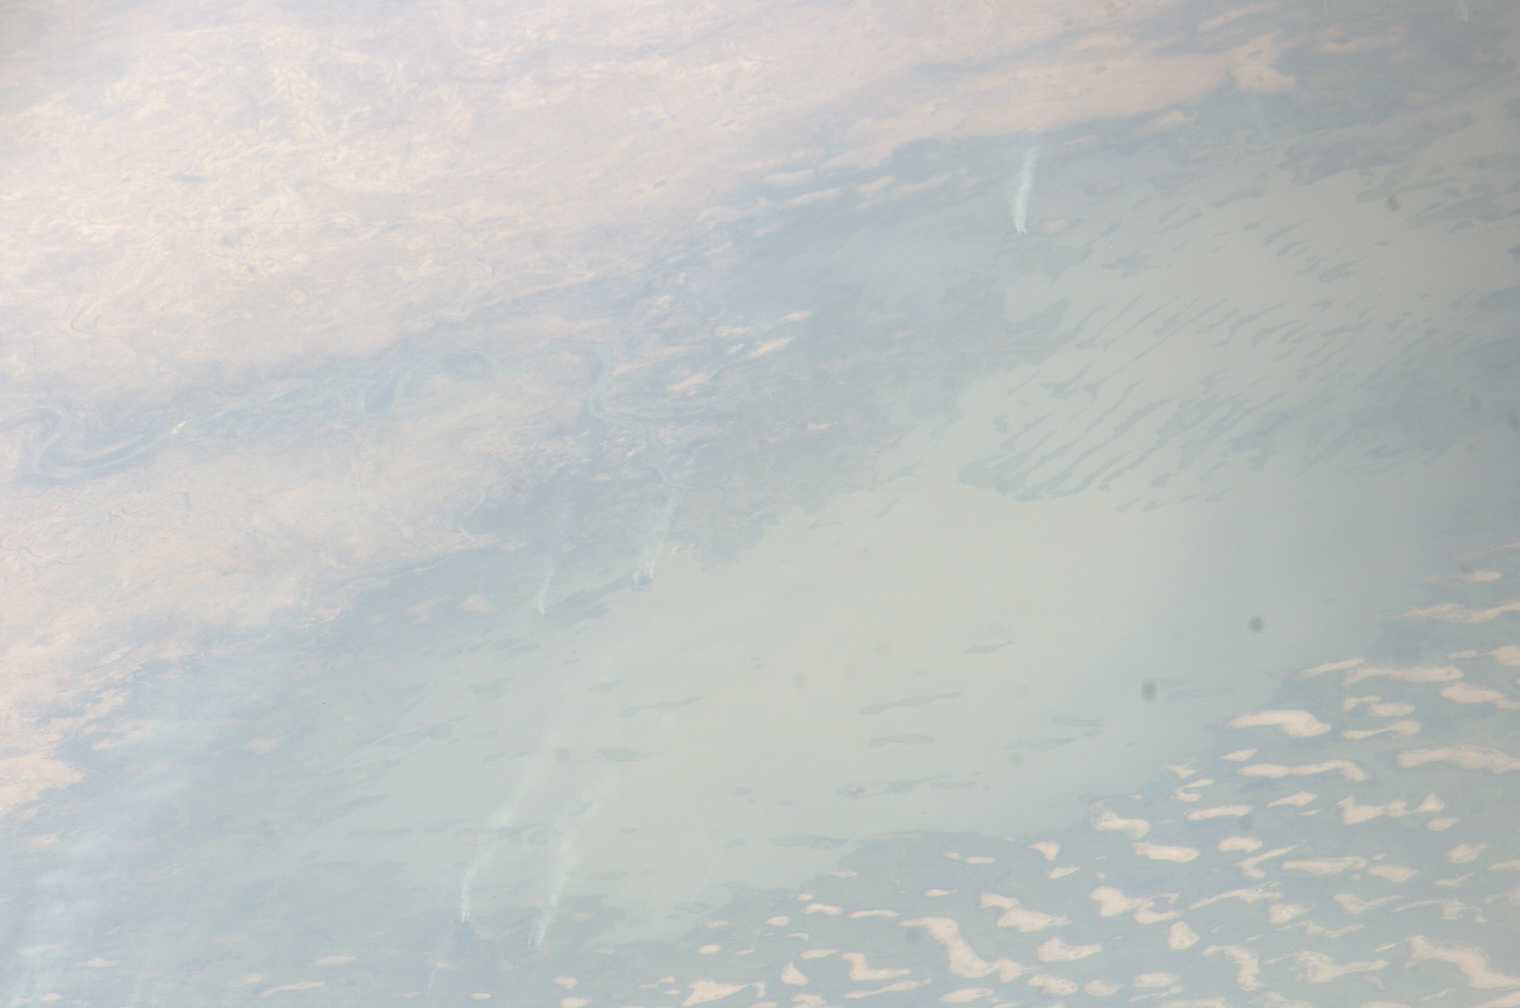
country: CAMEROON
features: L. CHAD, LOGONE R. & DELTA
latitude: 13.0
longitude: 14.5
